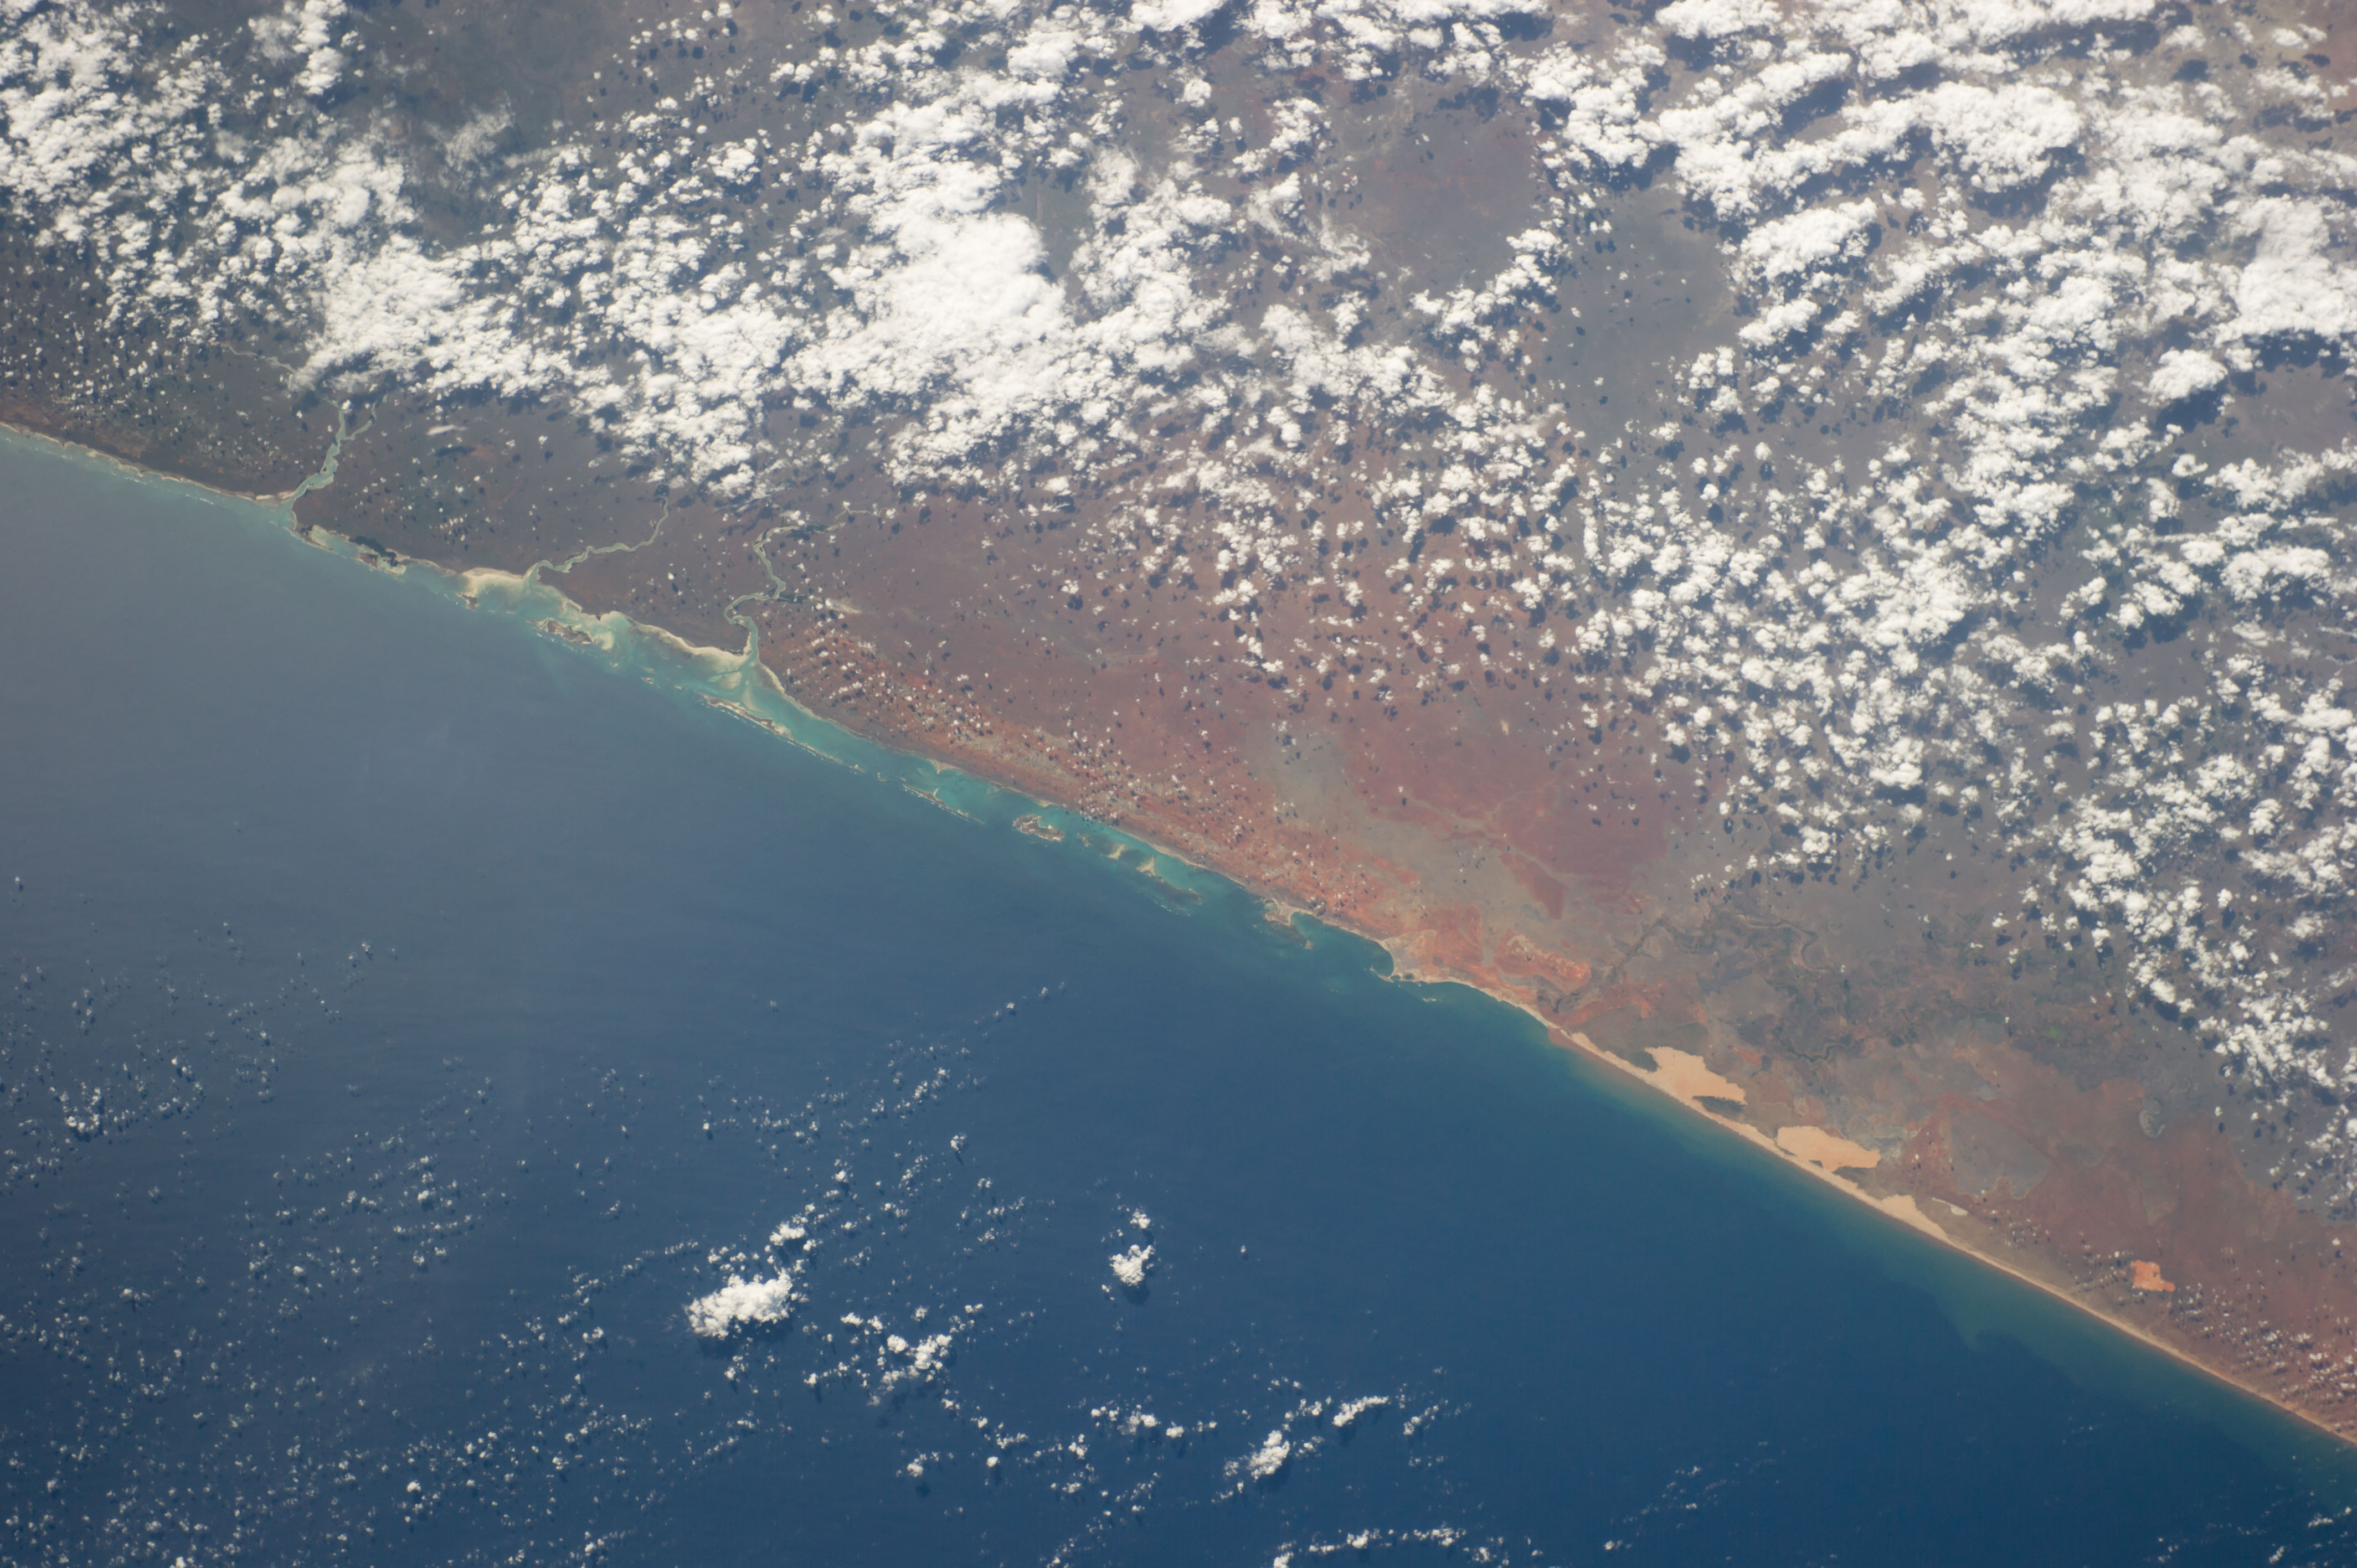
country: SOMALIA
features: WEBI JUBBA R., INDIAN O., KISMAYO
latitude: -0.5
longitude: 42.5
